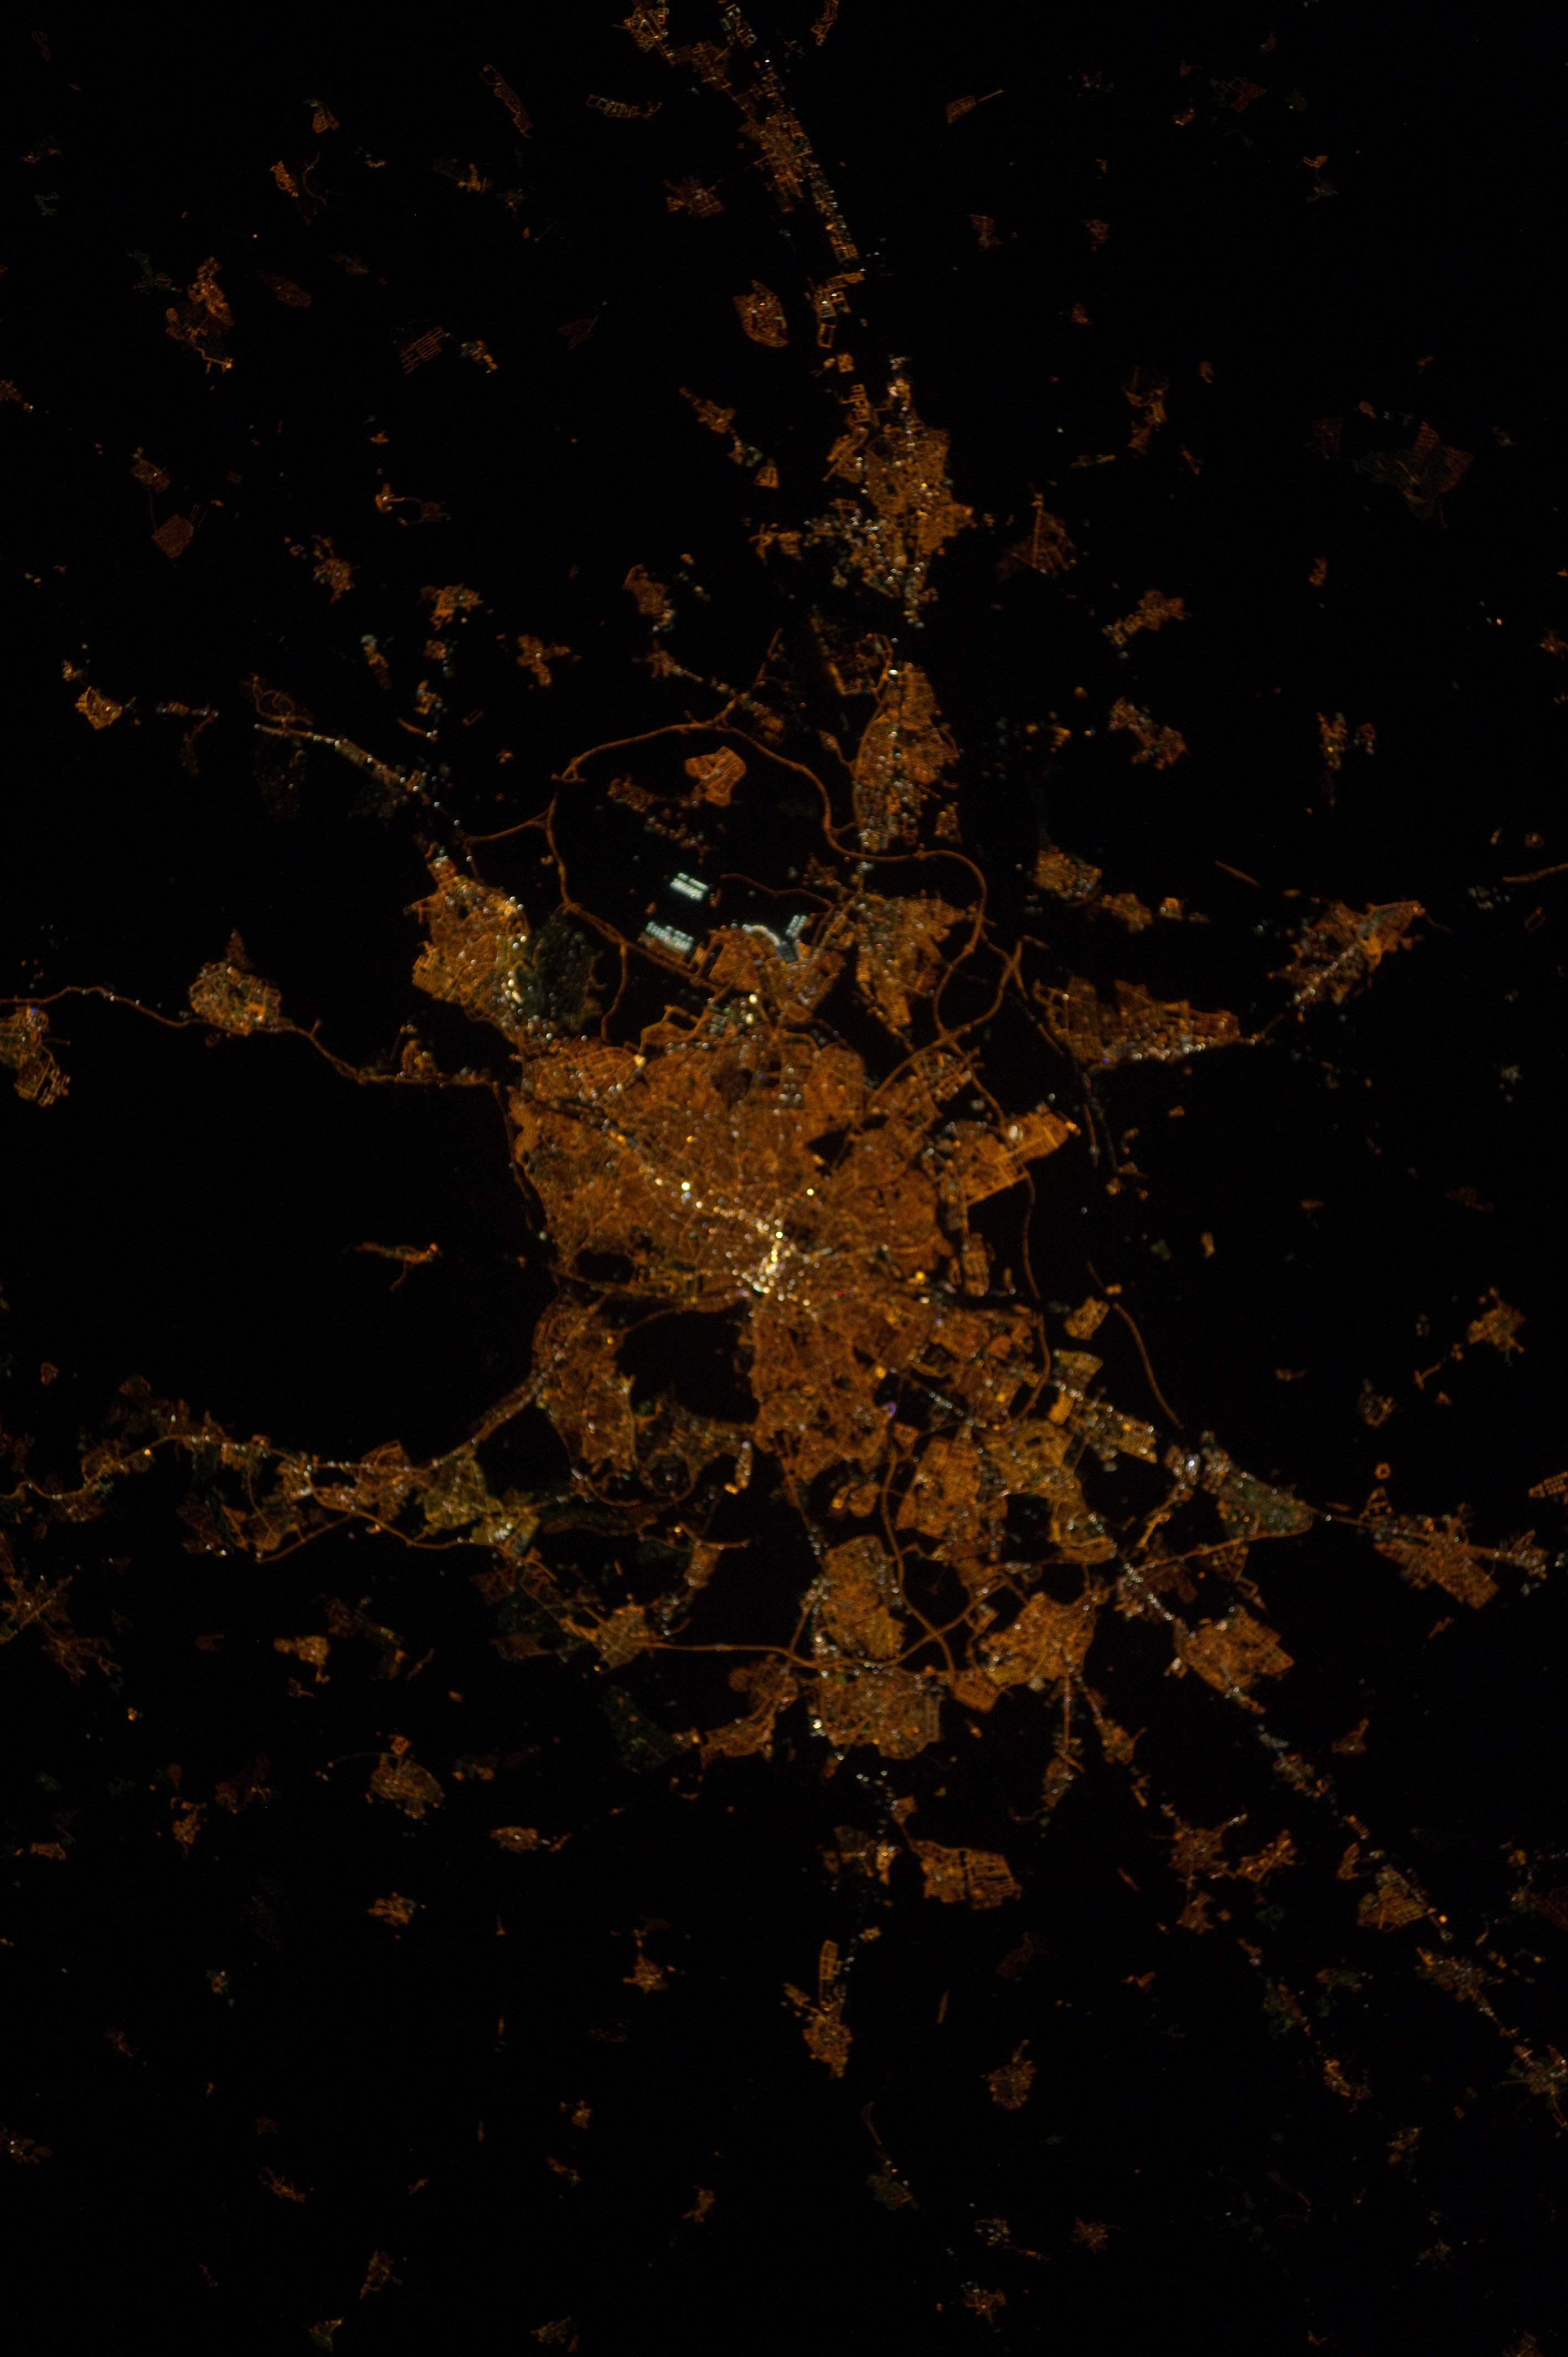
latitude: 40.5
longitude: -3.5
